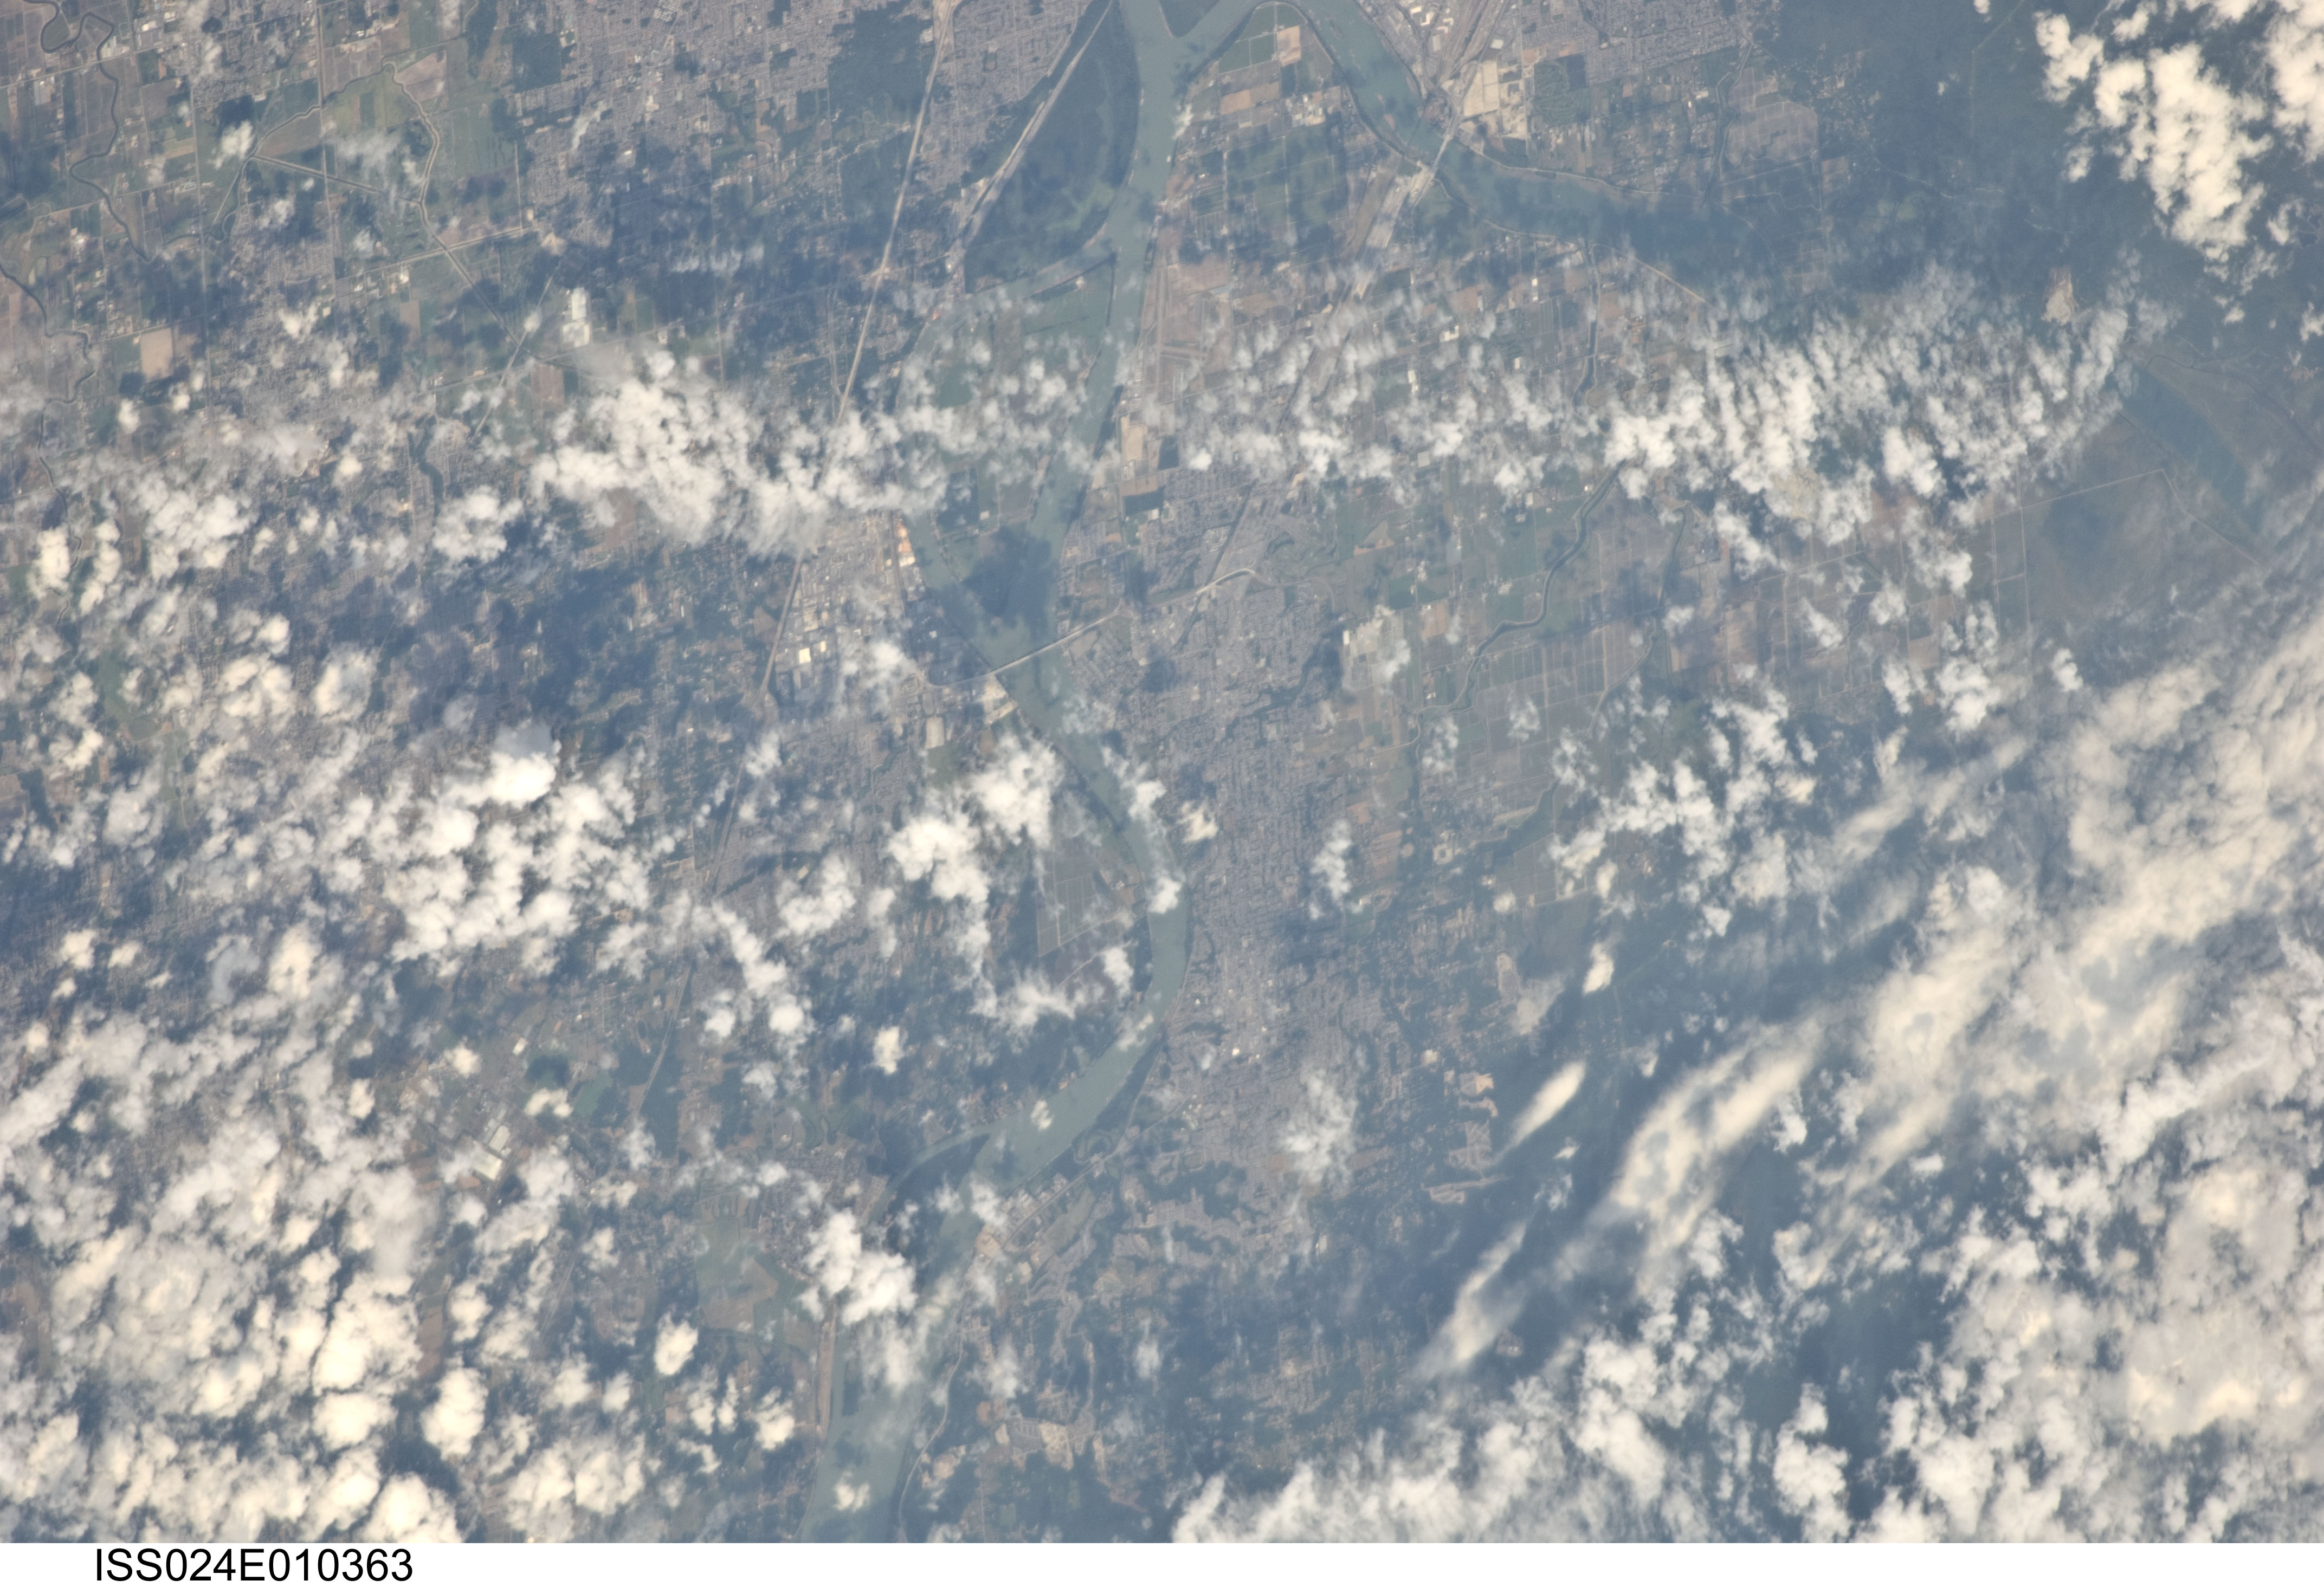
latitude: 49.2
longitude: -122.6
